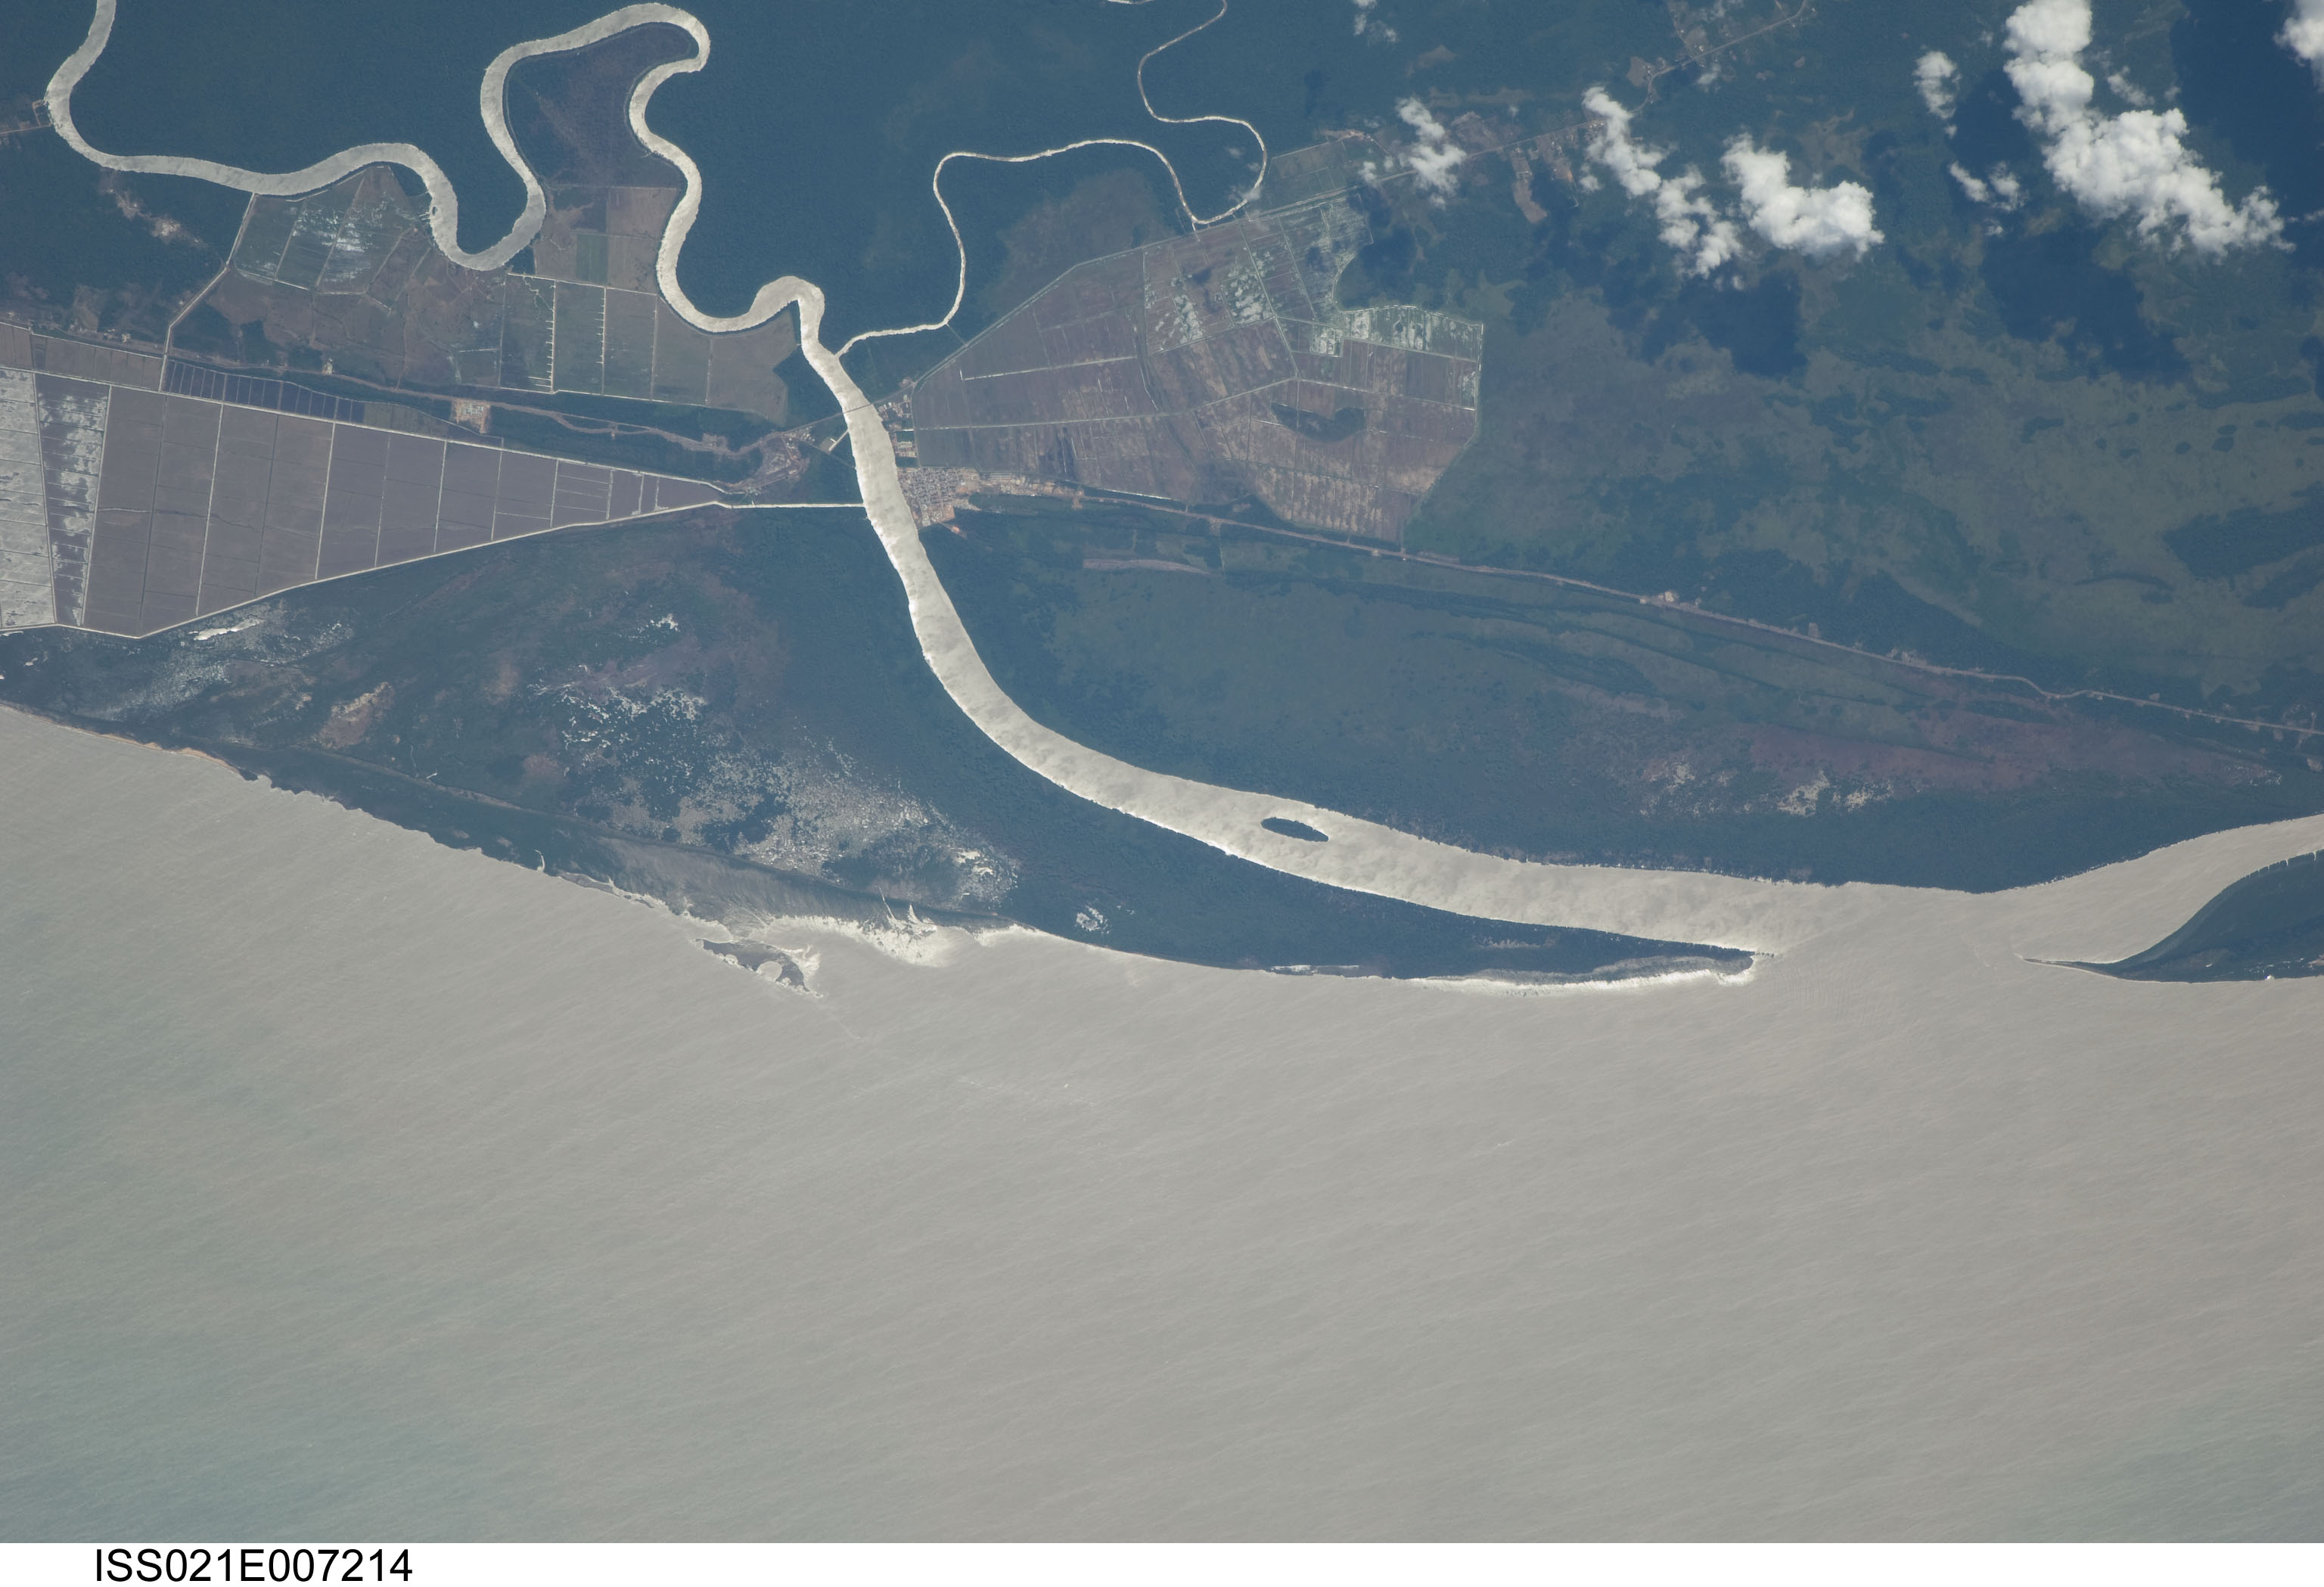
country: FRENCH GUIANA
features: FRENCH GUIANA,LA MANA RIVER,ACAROUANY RIVER,MANA VILLAGE
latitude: 5.7
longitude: -53.8
